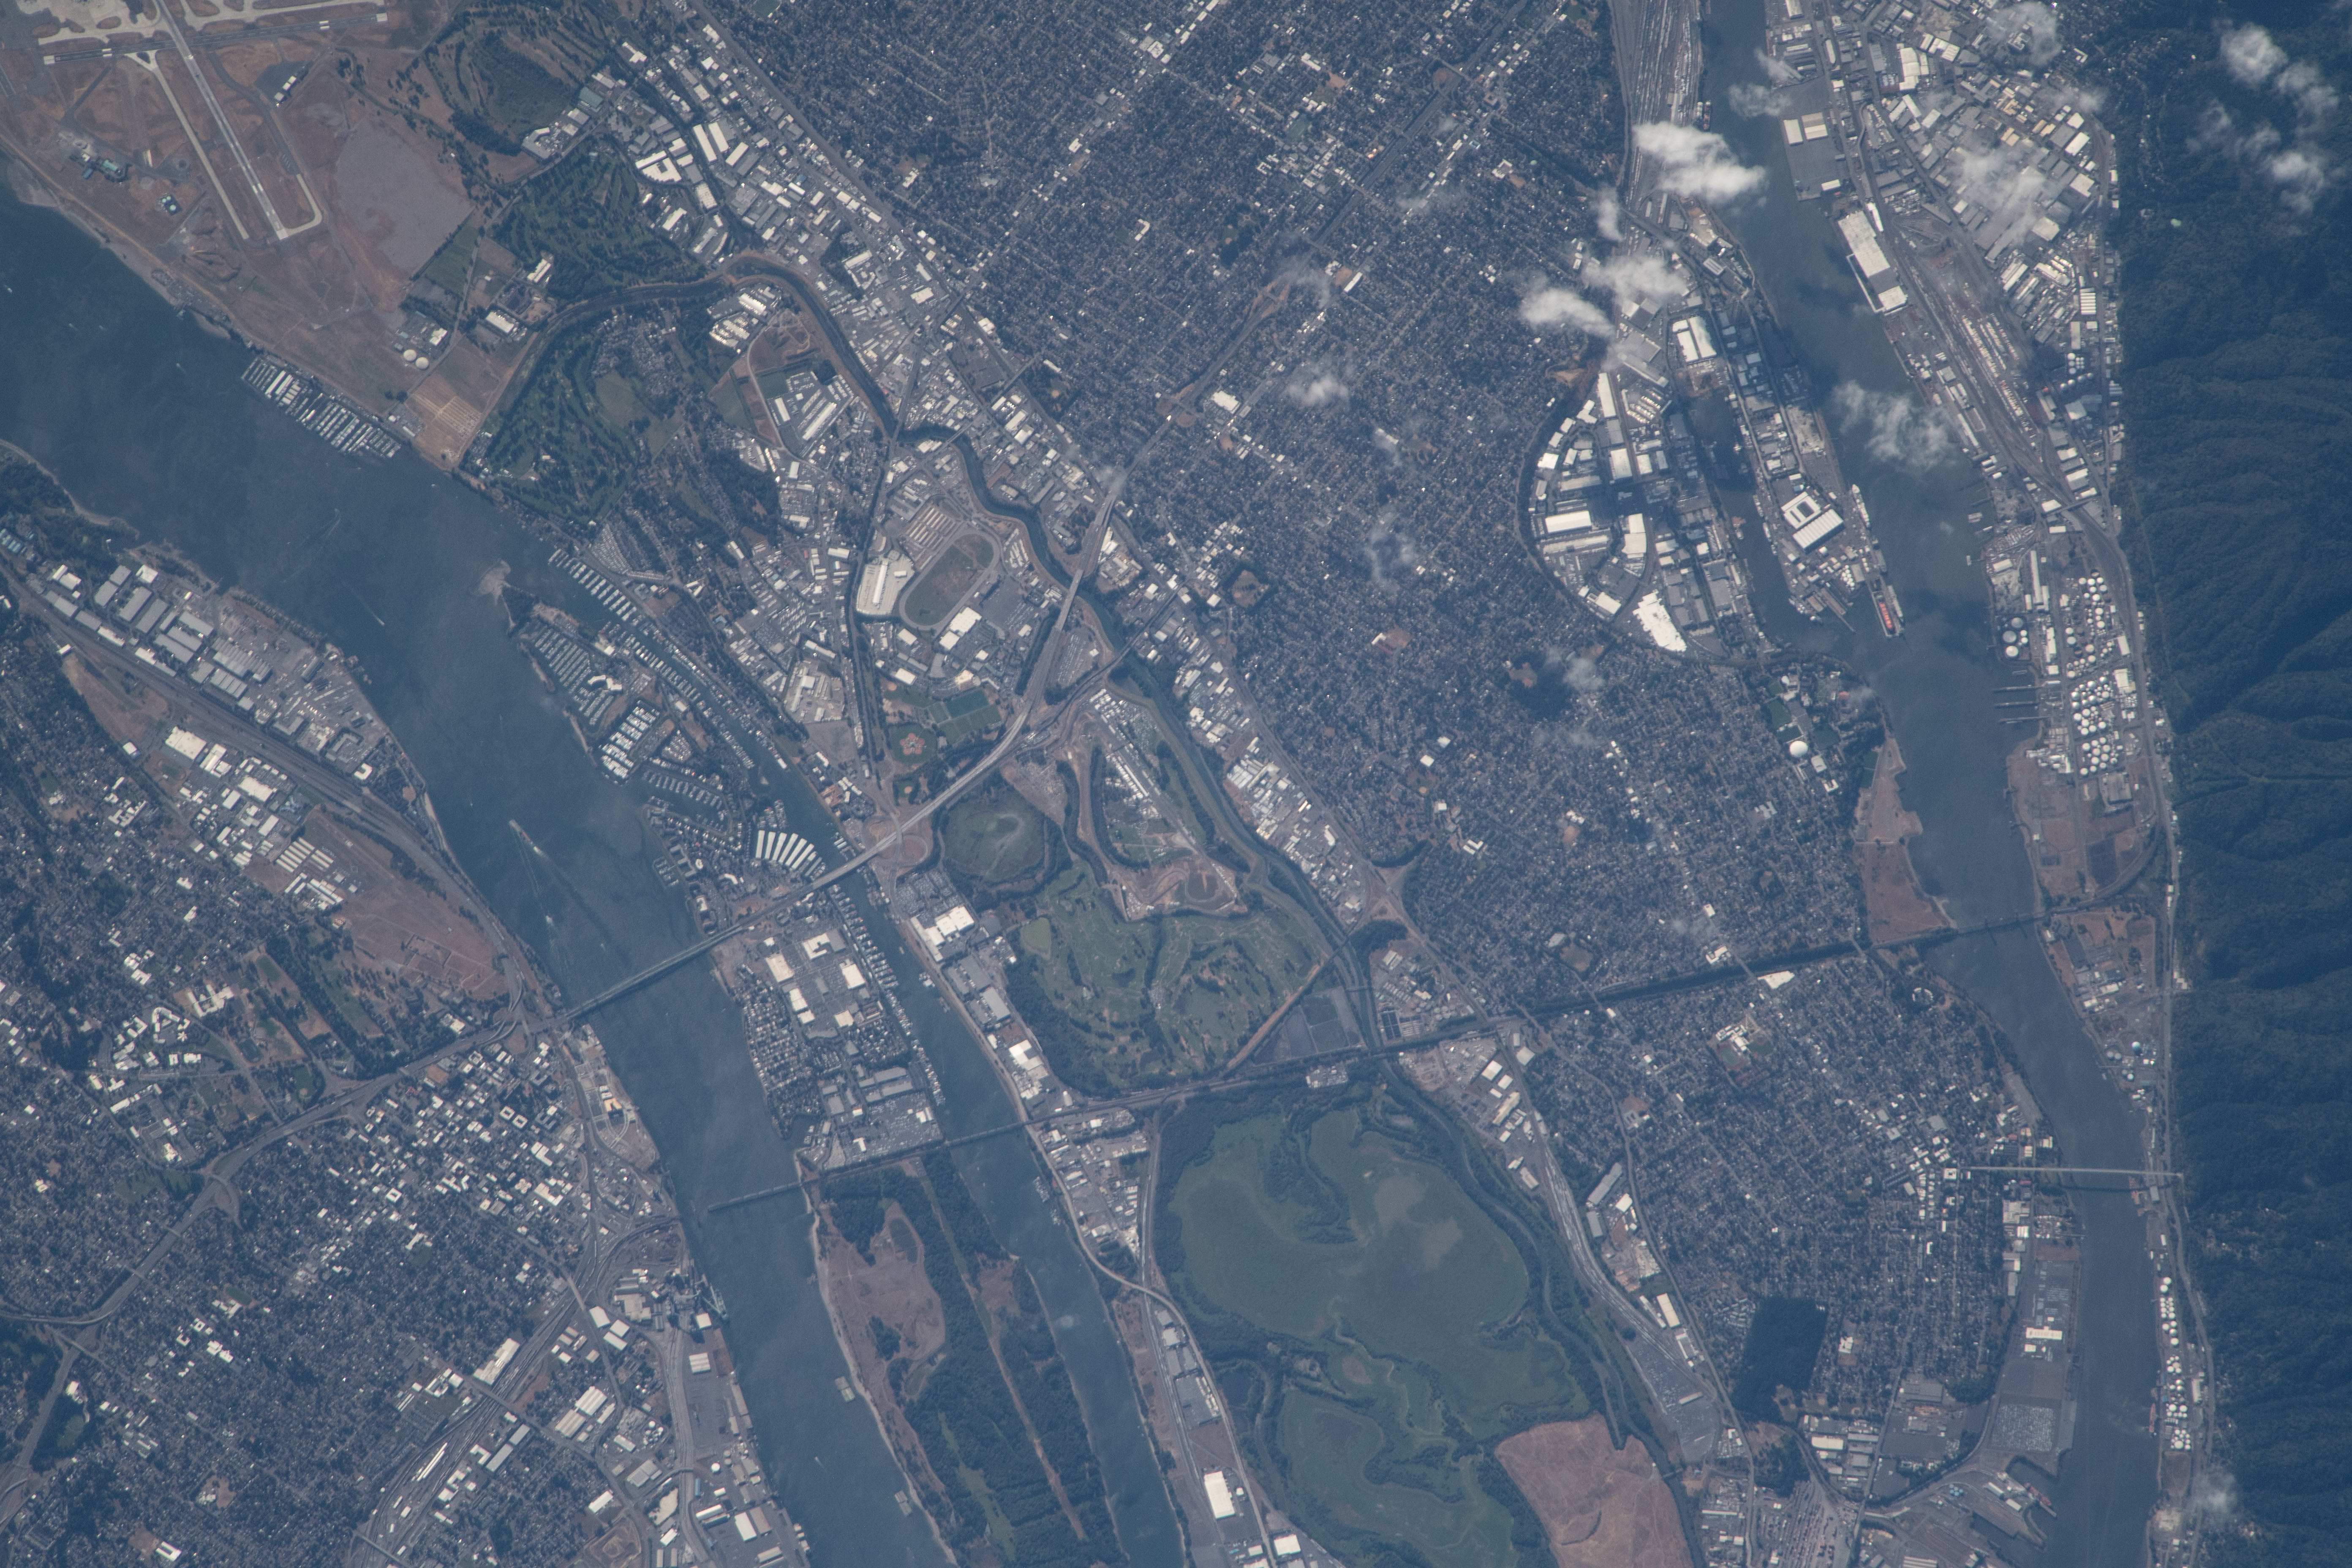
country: USA-OREGON
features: PORTLAND INTERNATIONAL AIRPORT, HAYDEN ISLAND
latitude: 45.6
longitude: -122.7
